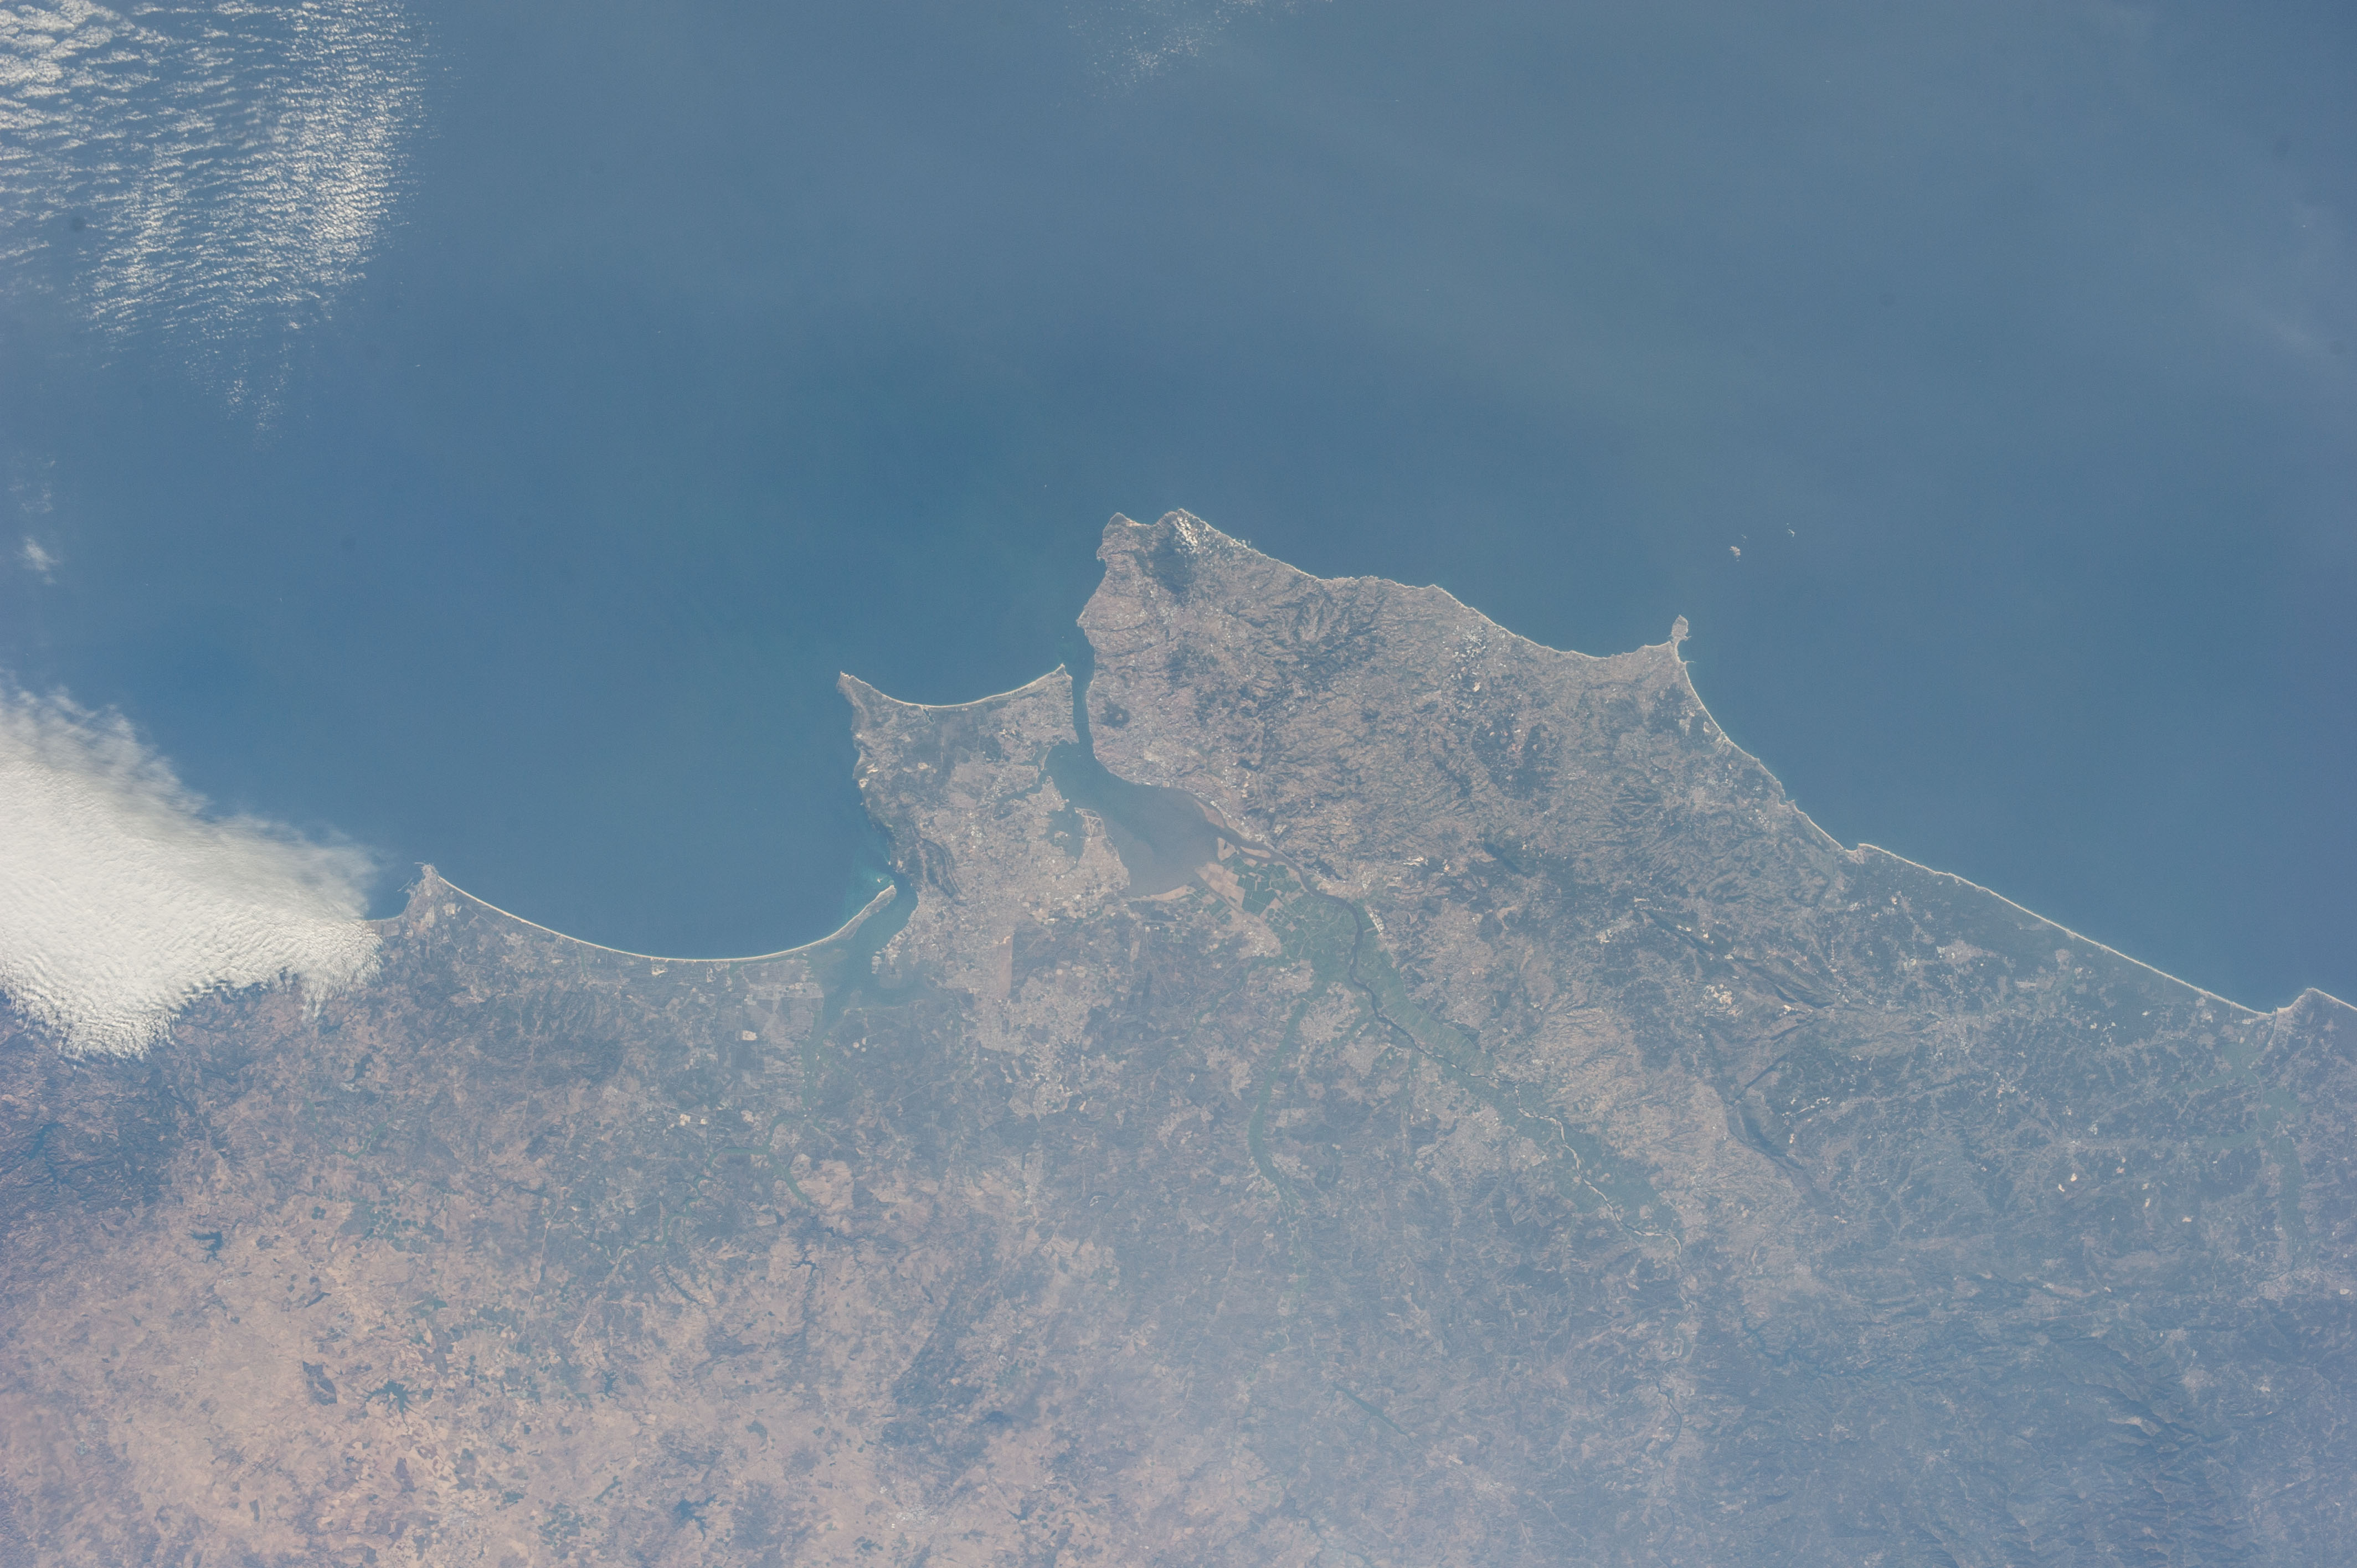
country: PORTUGAL
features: TAGUS RIVER, LISBON, SETUBAL MUNICIPALY, ATLANTIC OCEAN
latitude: 38.3
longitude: -8.3
